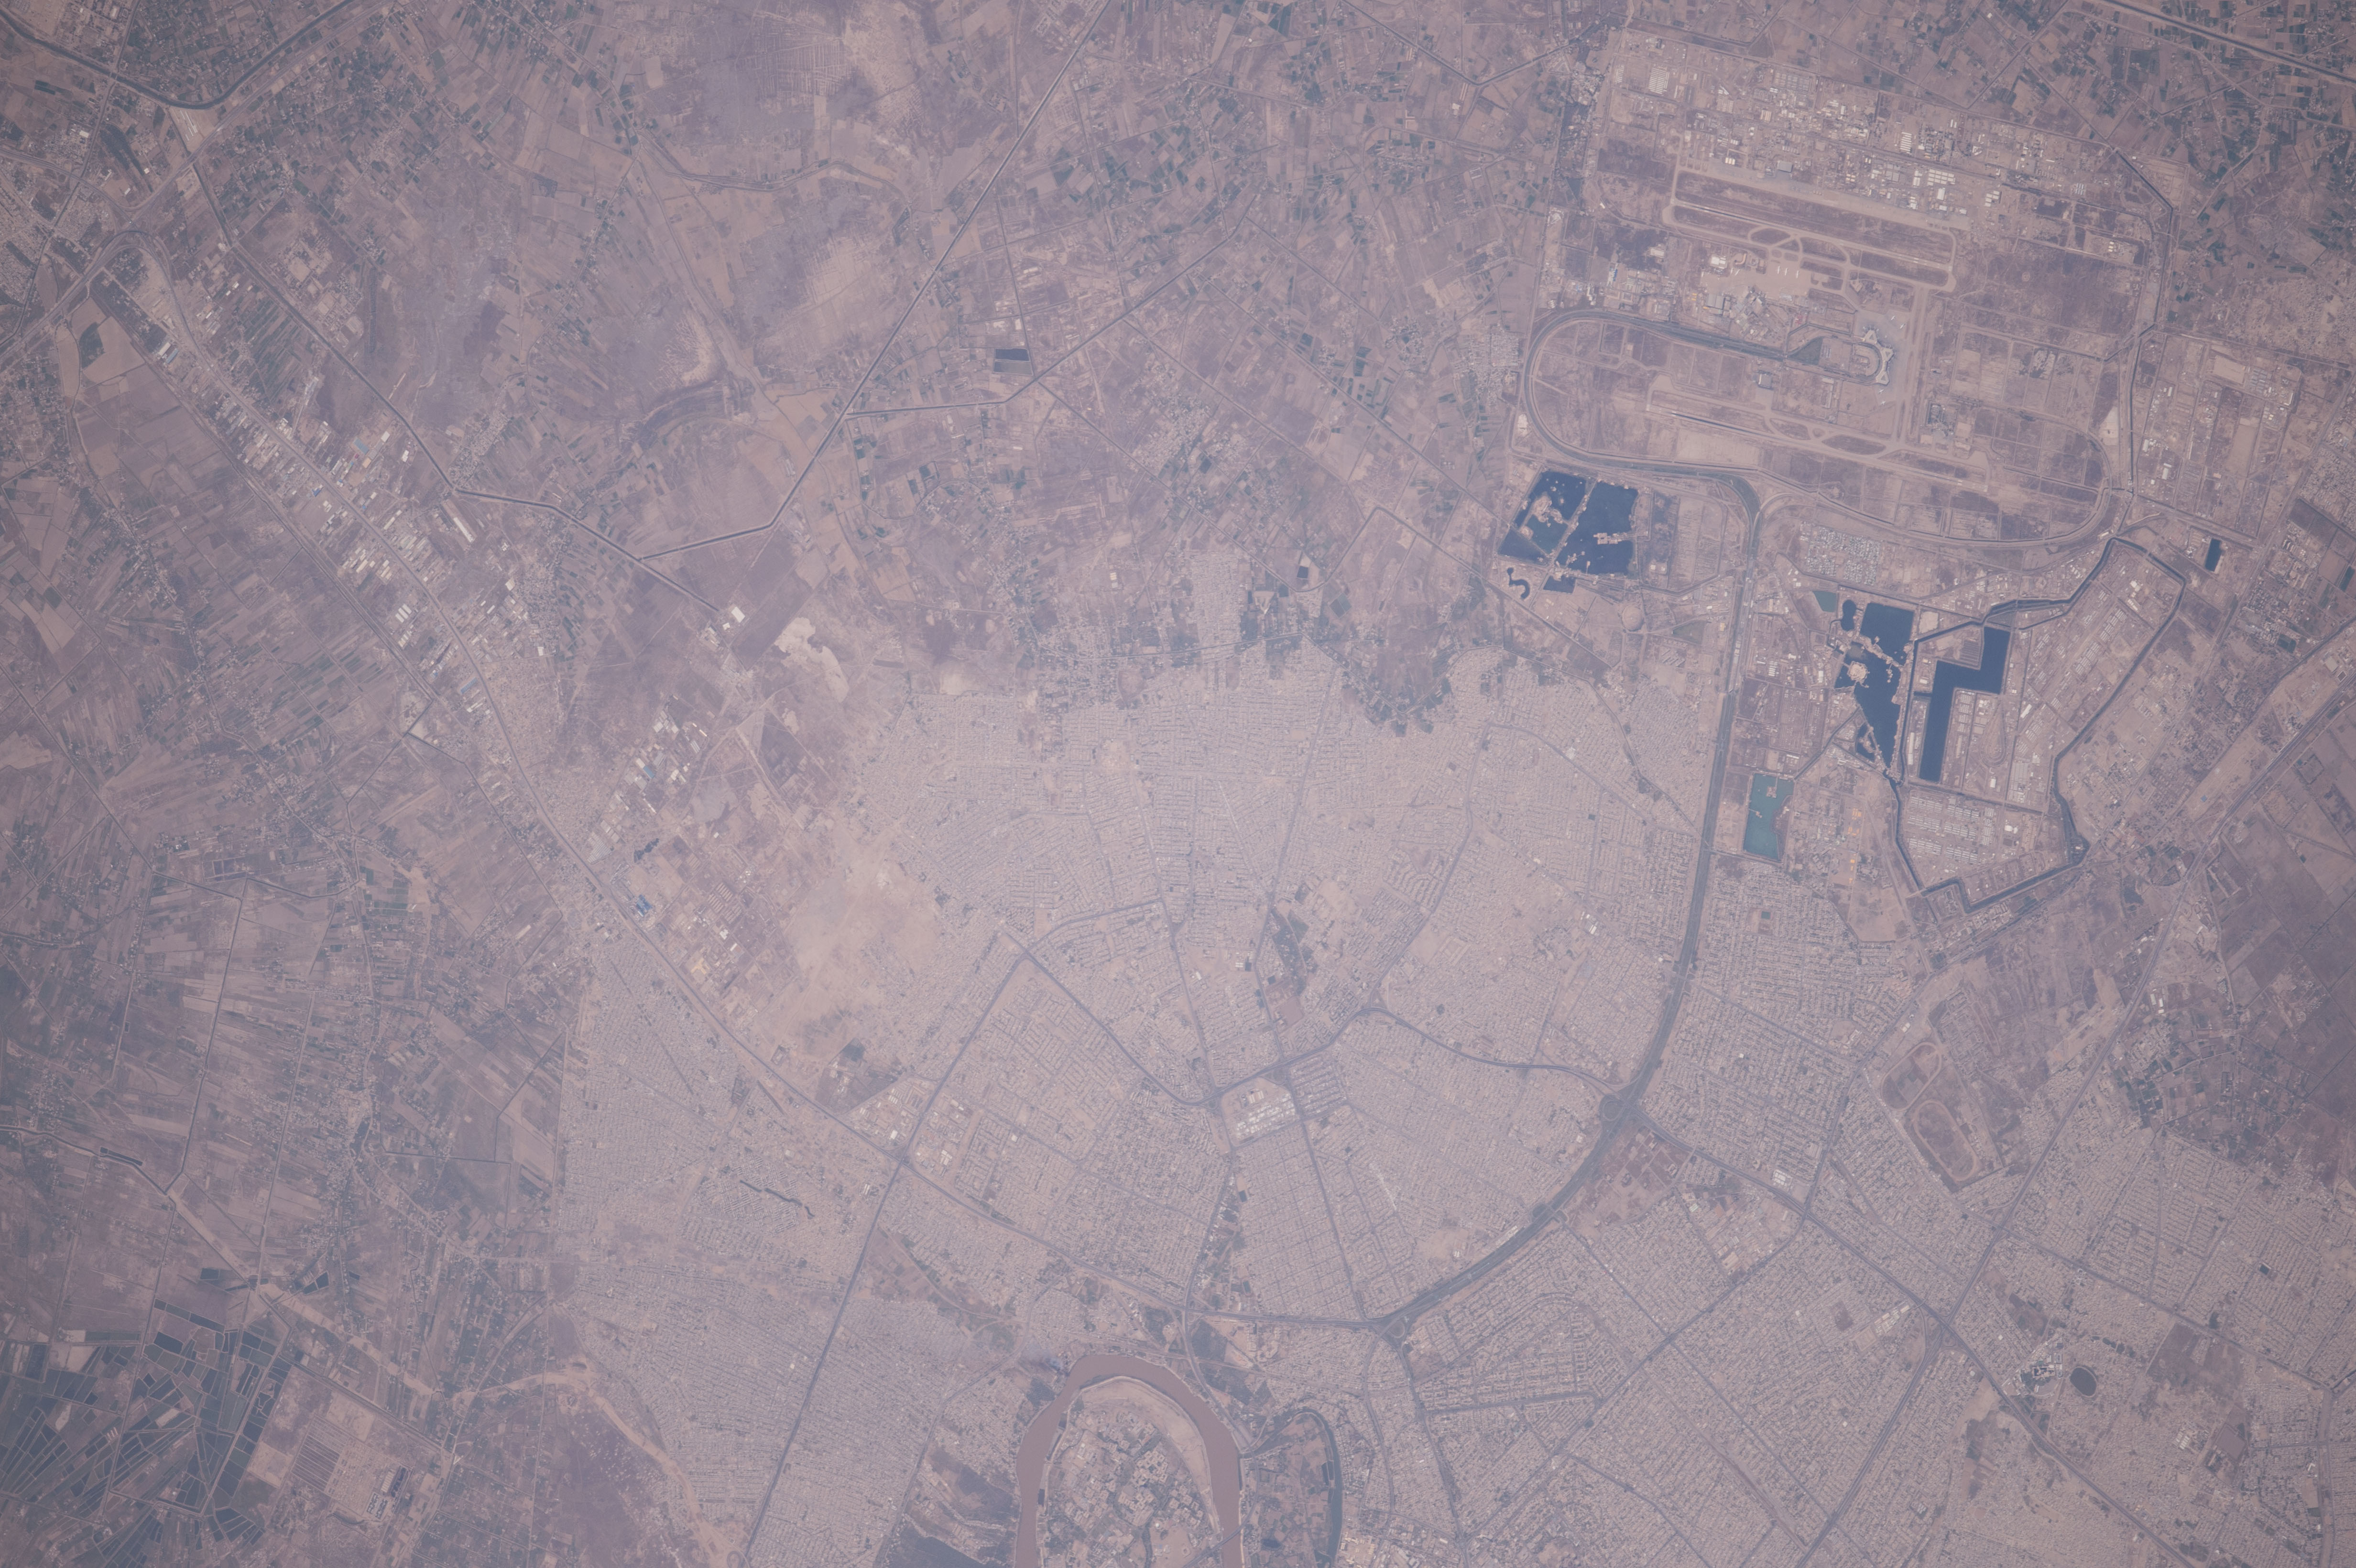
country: IRAQ
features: BAGHDAD IRAQ,BAGHDAD INTERNATIONAL AIRPORT,TIGRIS RIVER,BAGHDAD INTL AIRPORT,BAGHDAD CY.,IRAQ
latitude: 33.2
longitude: 44.3
